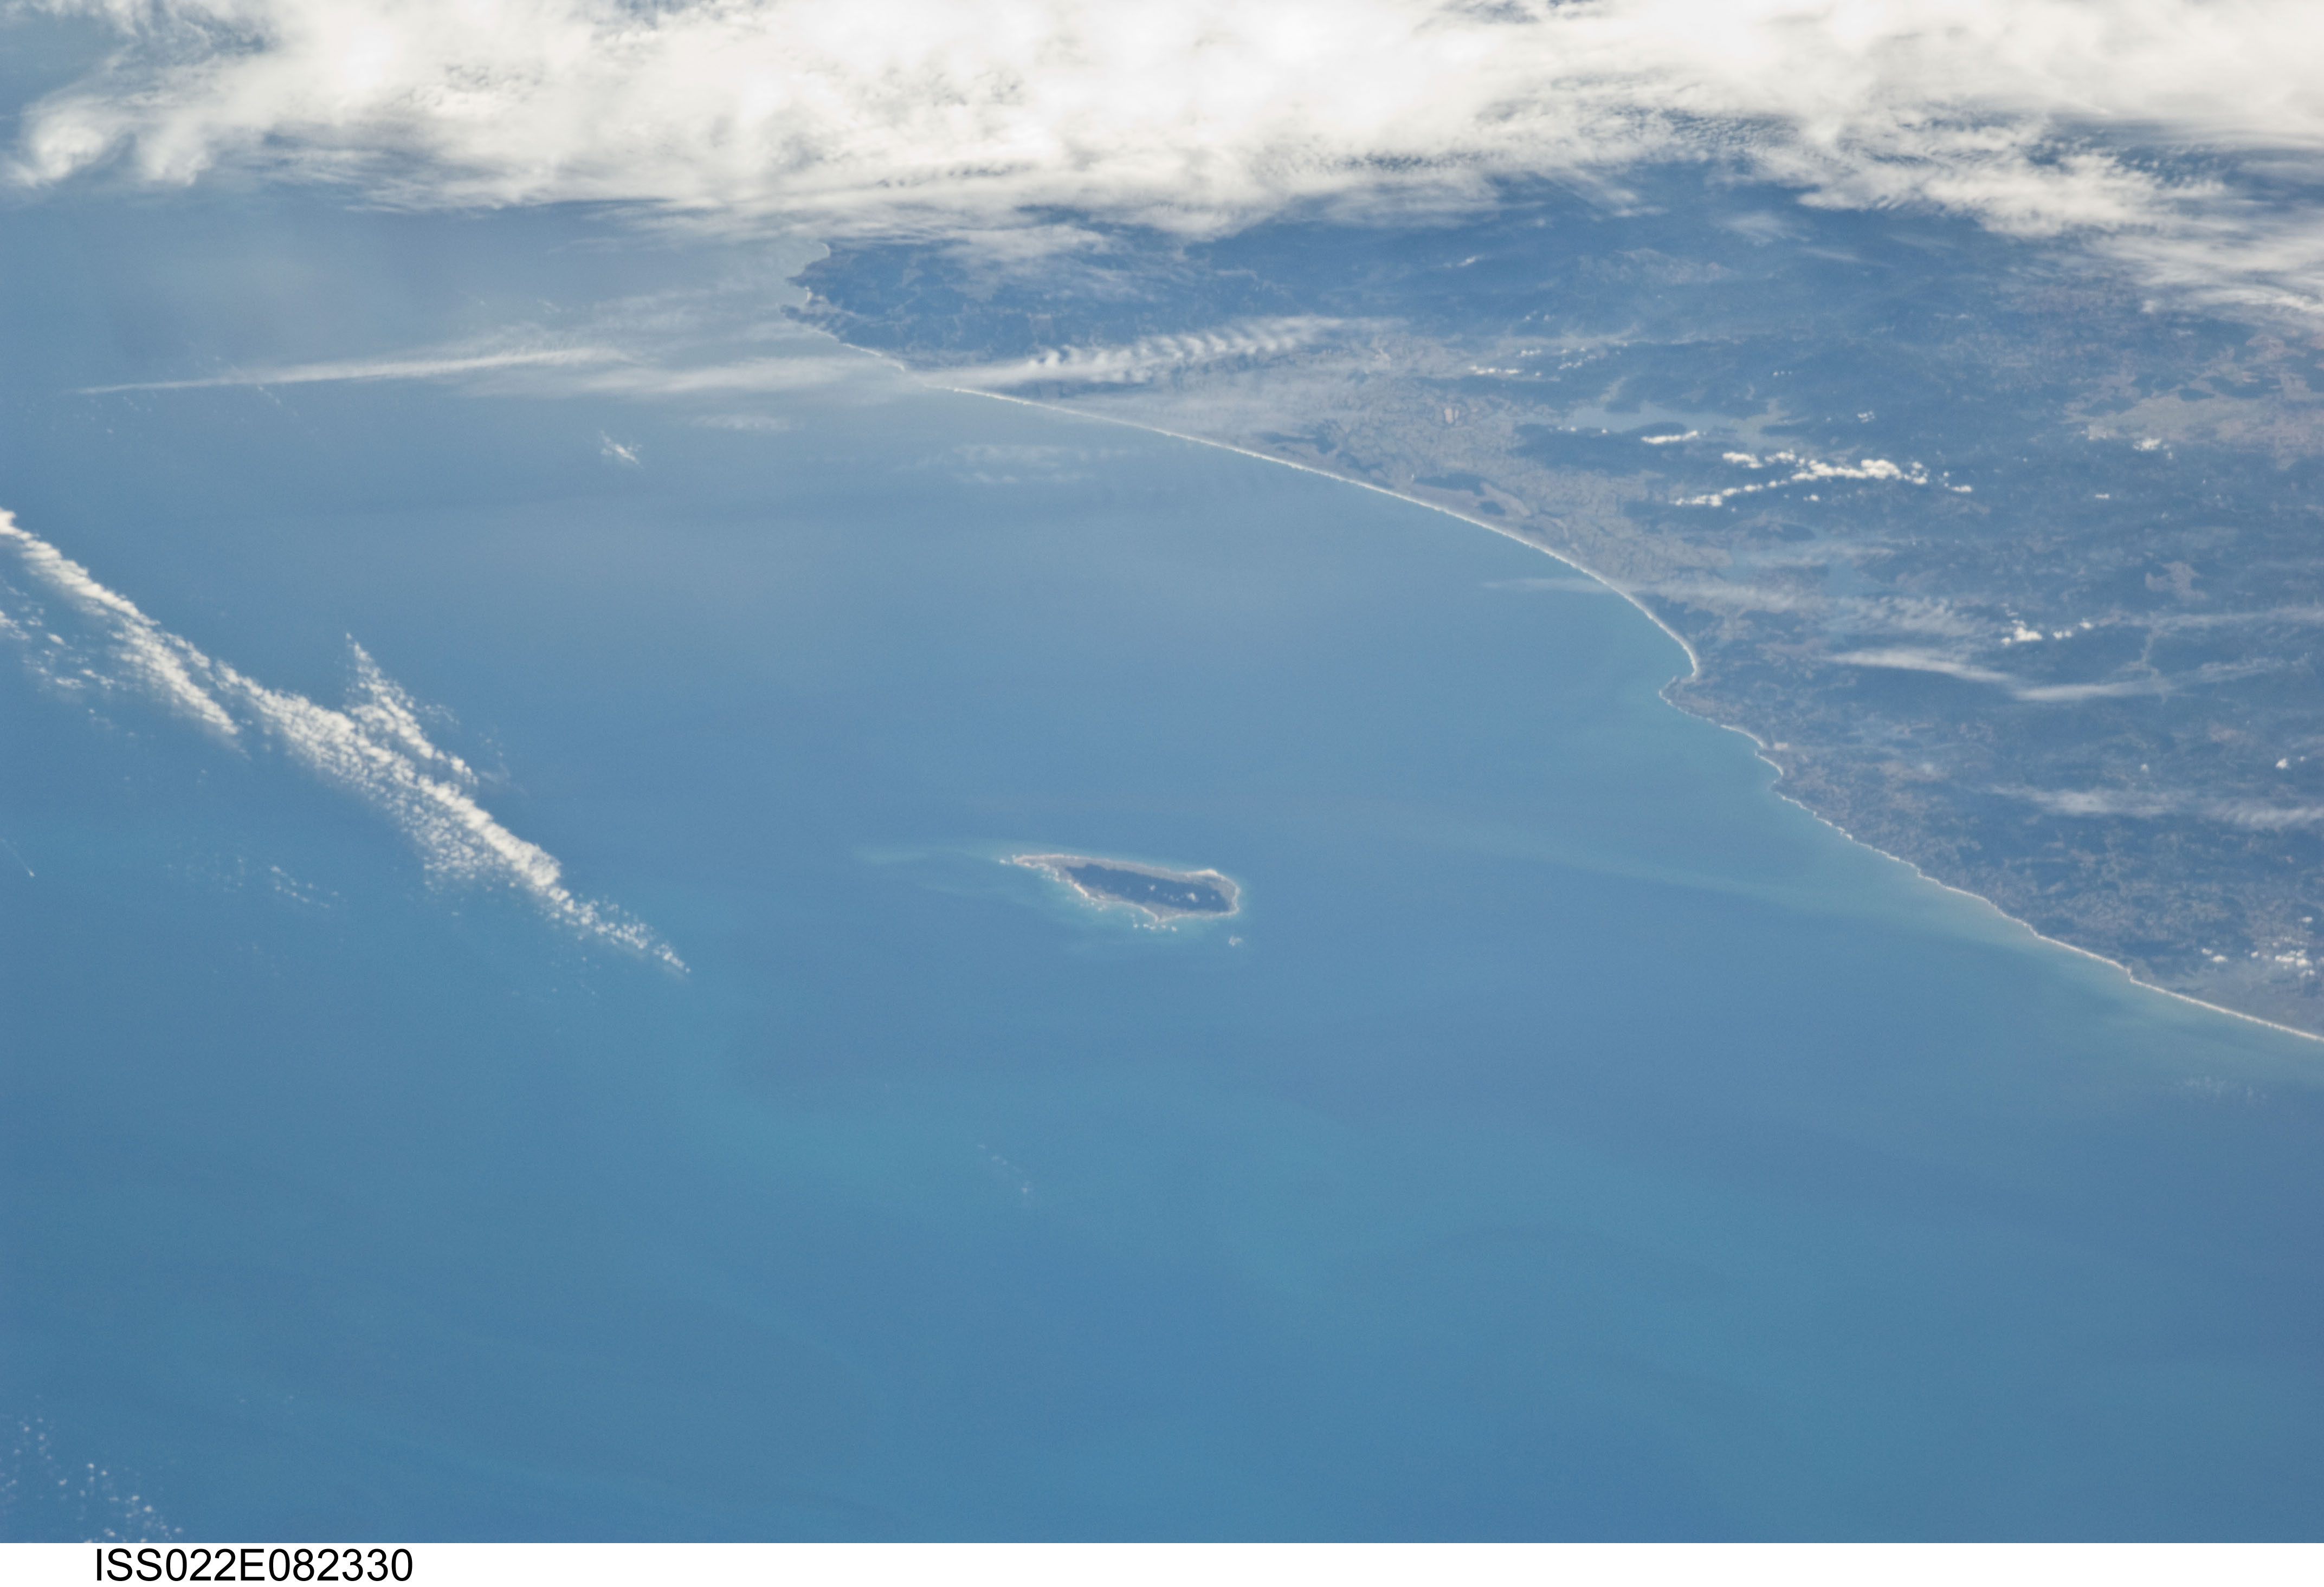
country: CHILE
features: MOCHA ISLAND, POINT MORGUILLA, COAST, POINT NENA
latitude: -38.3
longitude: -73.9
